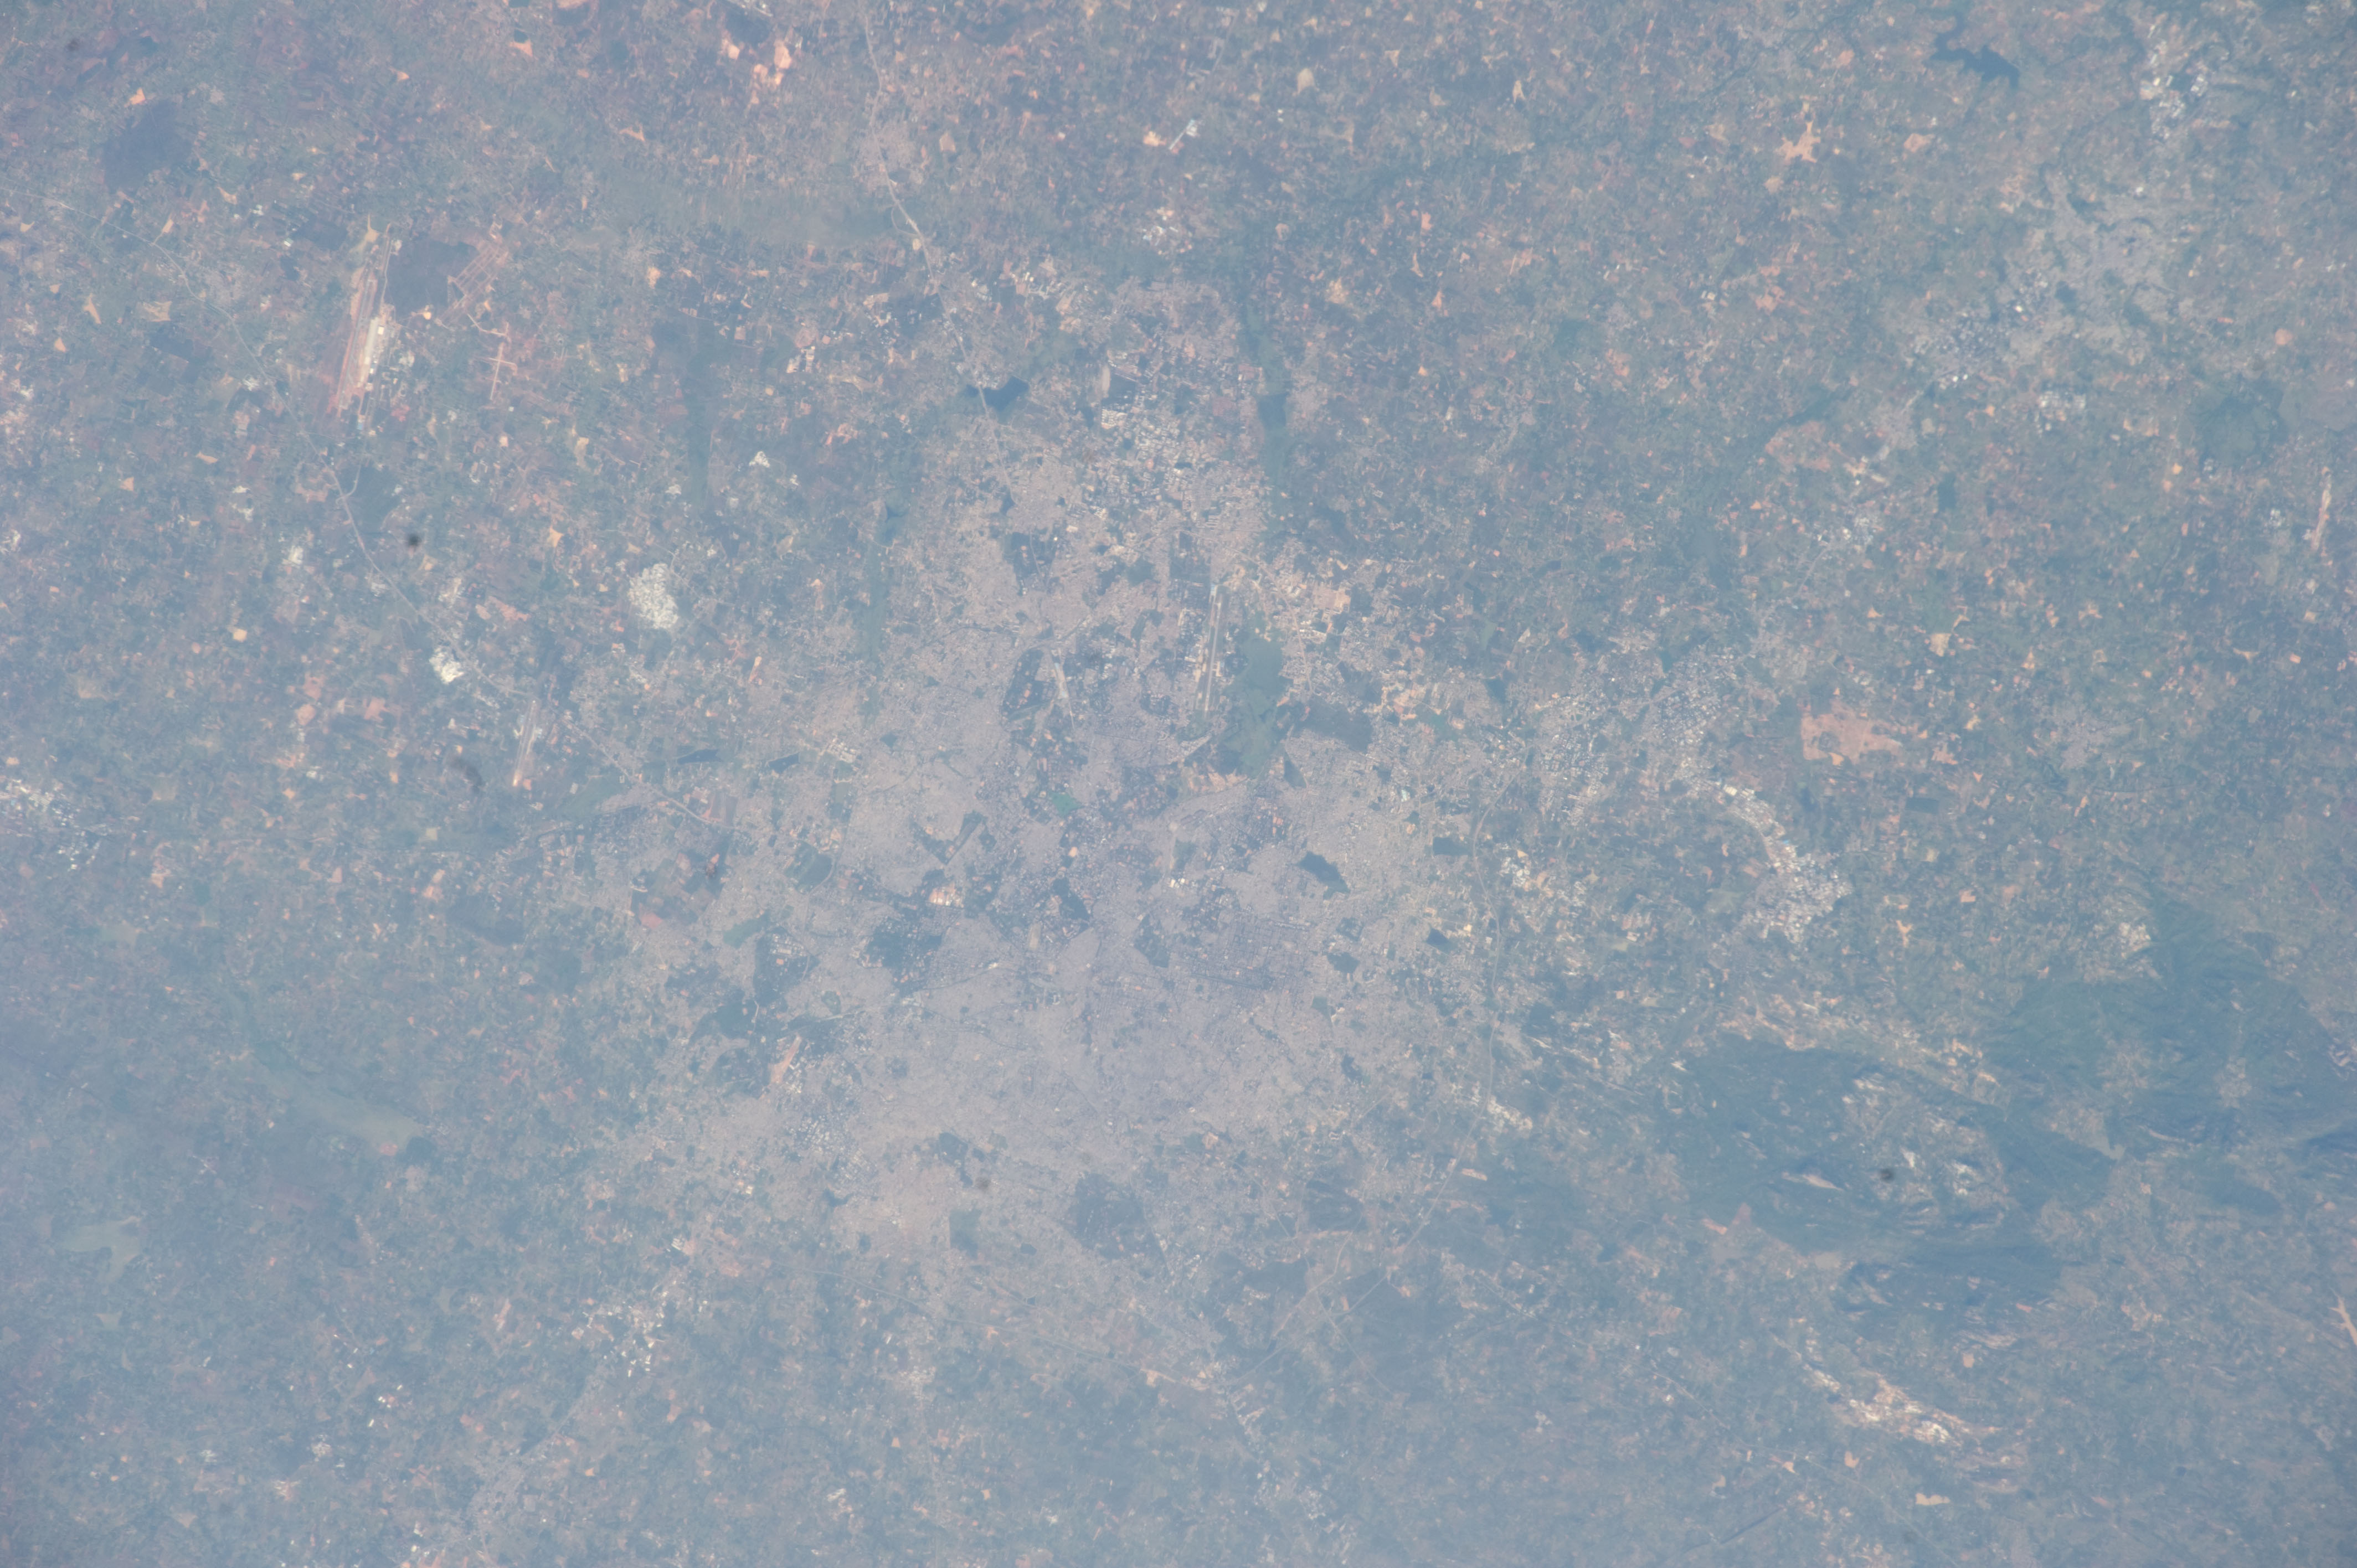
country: INDIA
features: NOT SPECIFIED
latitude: 12.9
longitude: 77.6
